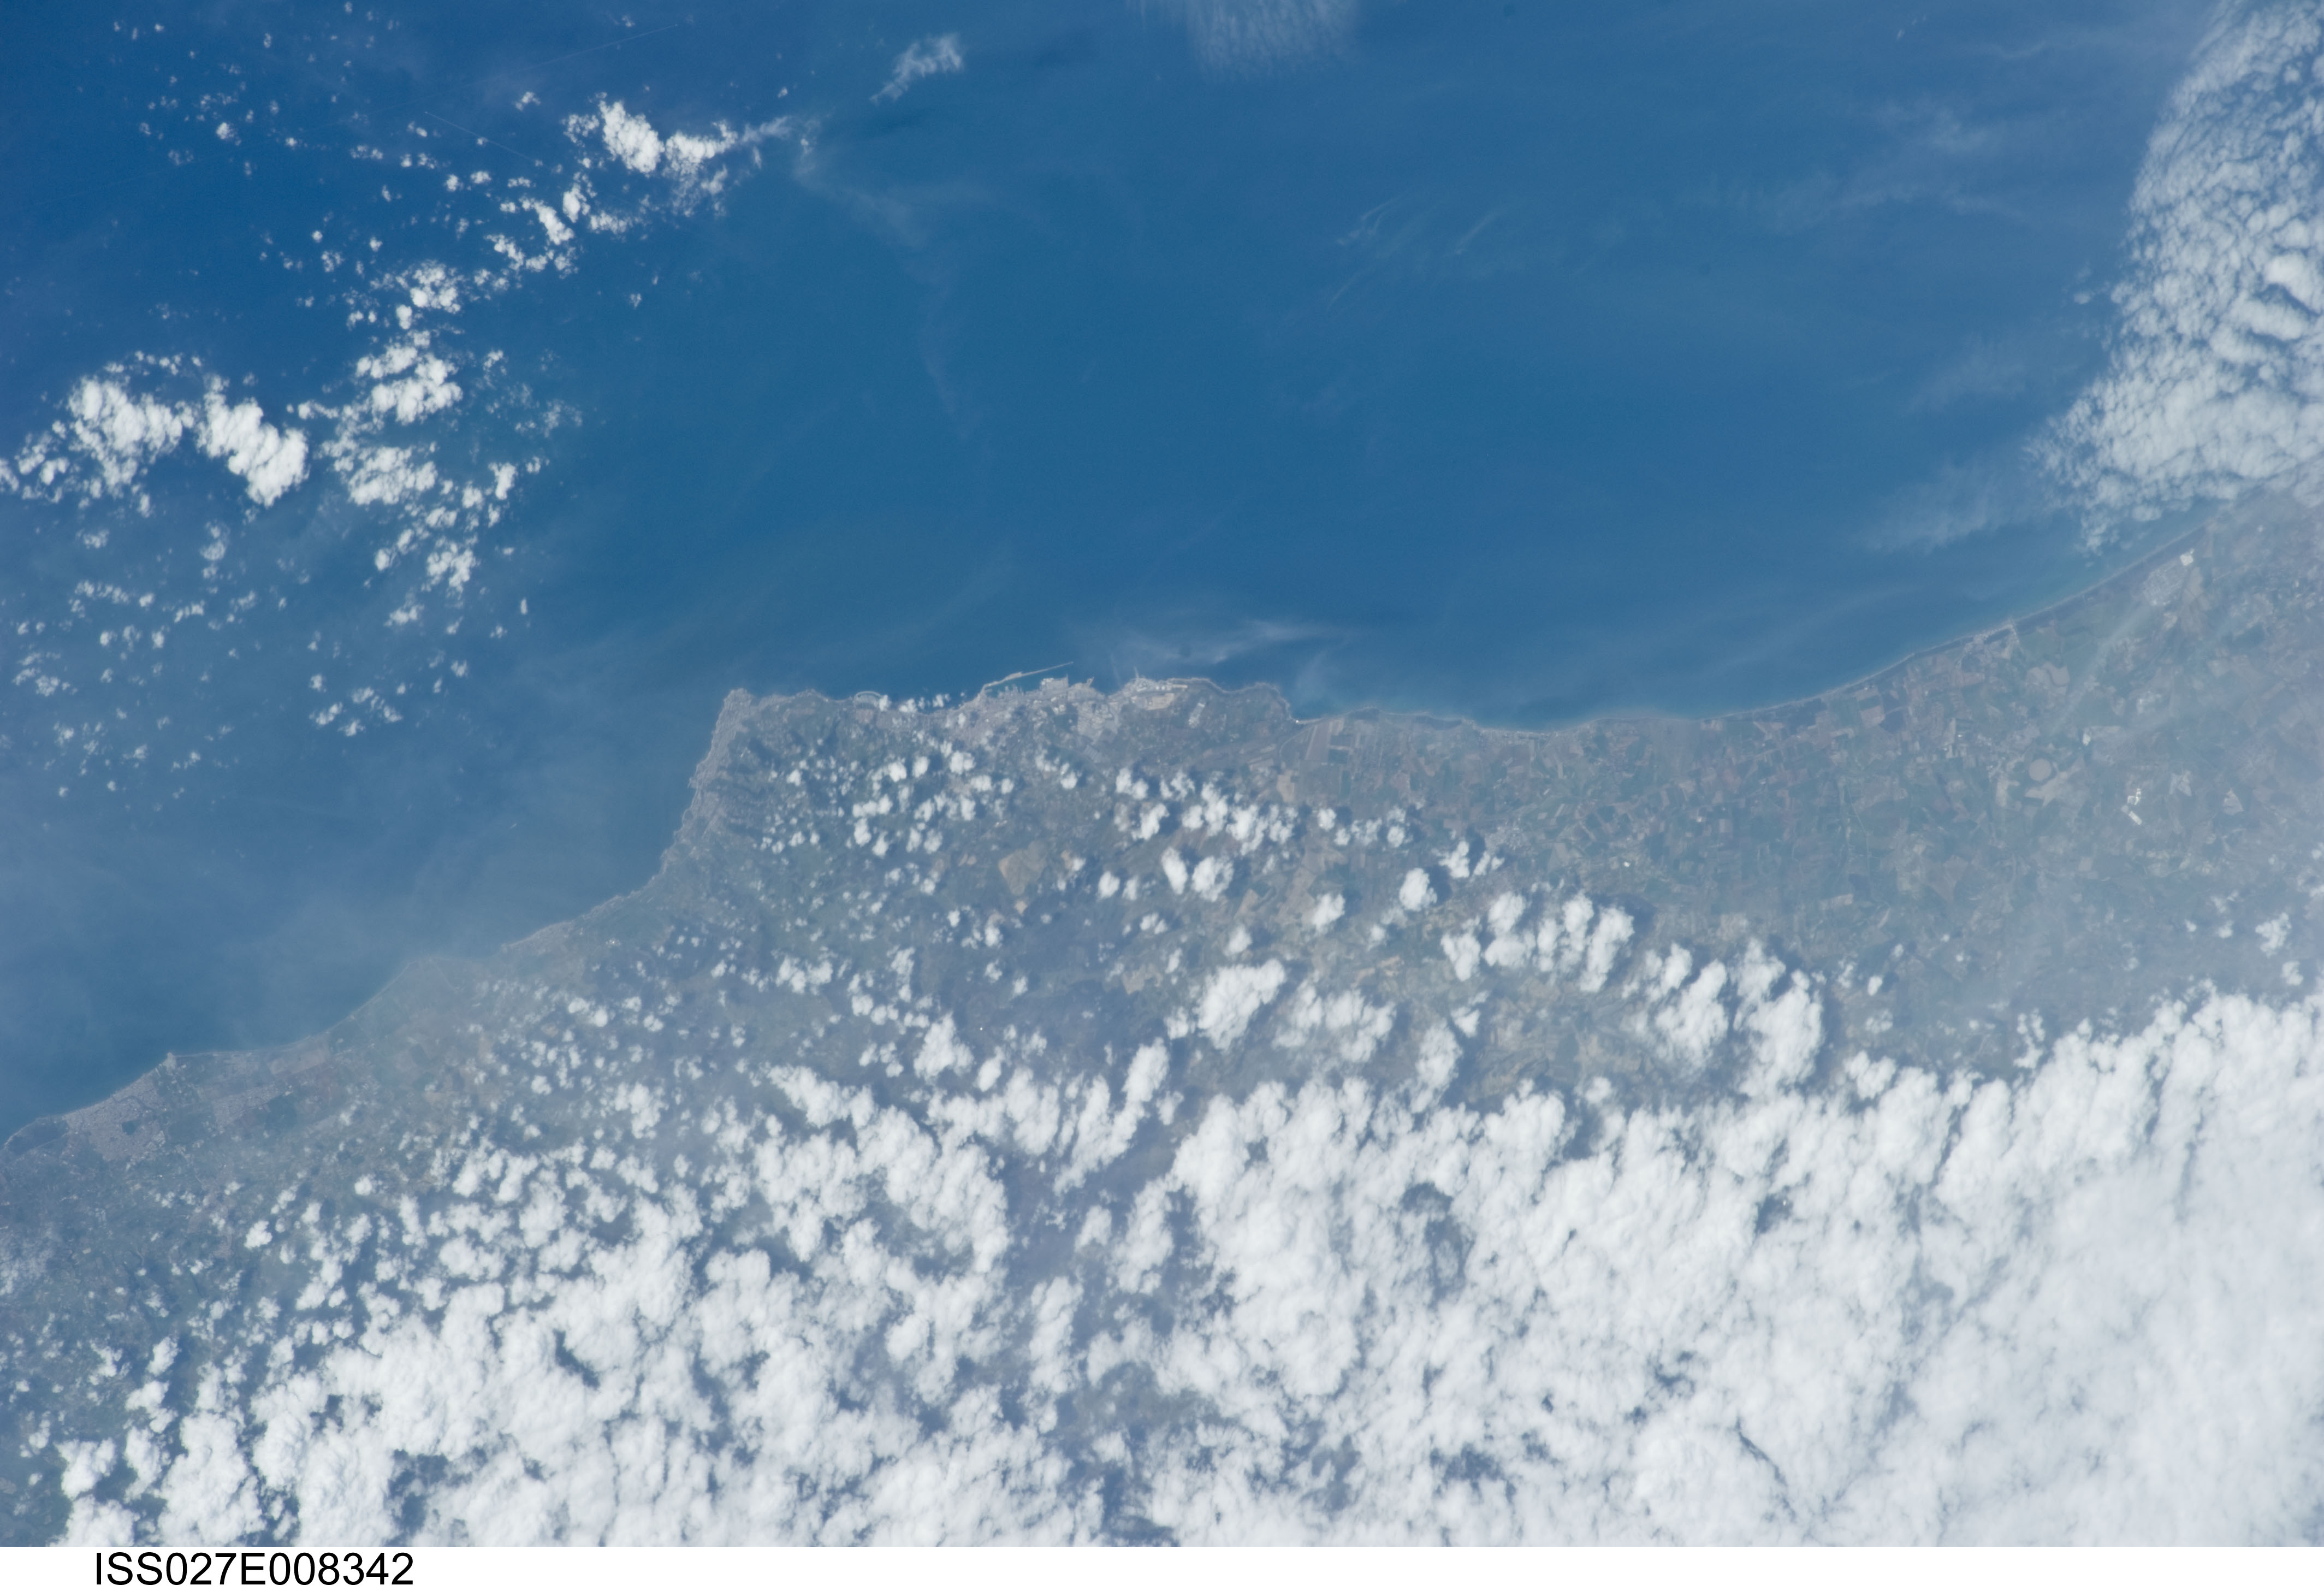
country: ITALY
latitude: 42.1
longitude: 11.8
